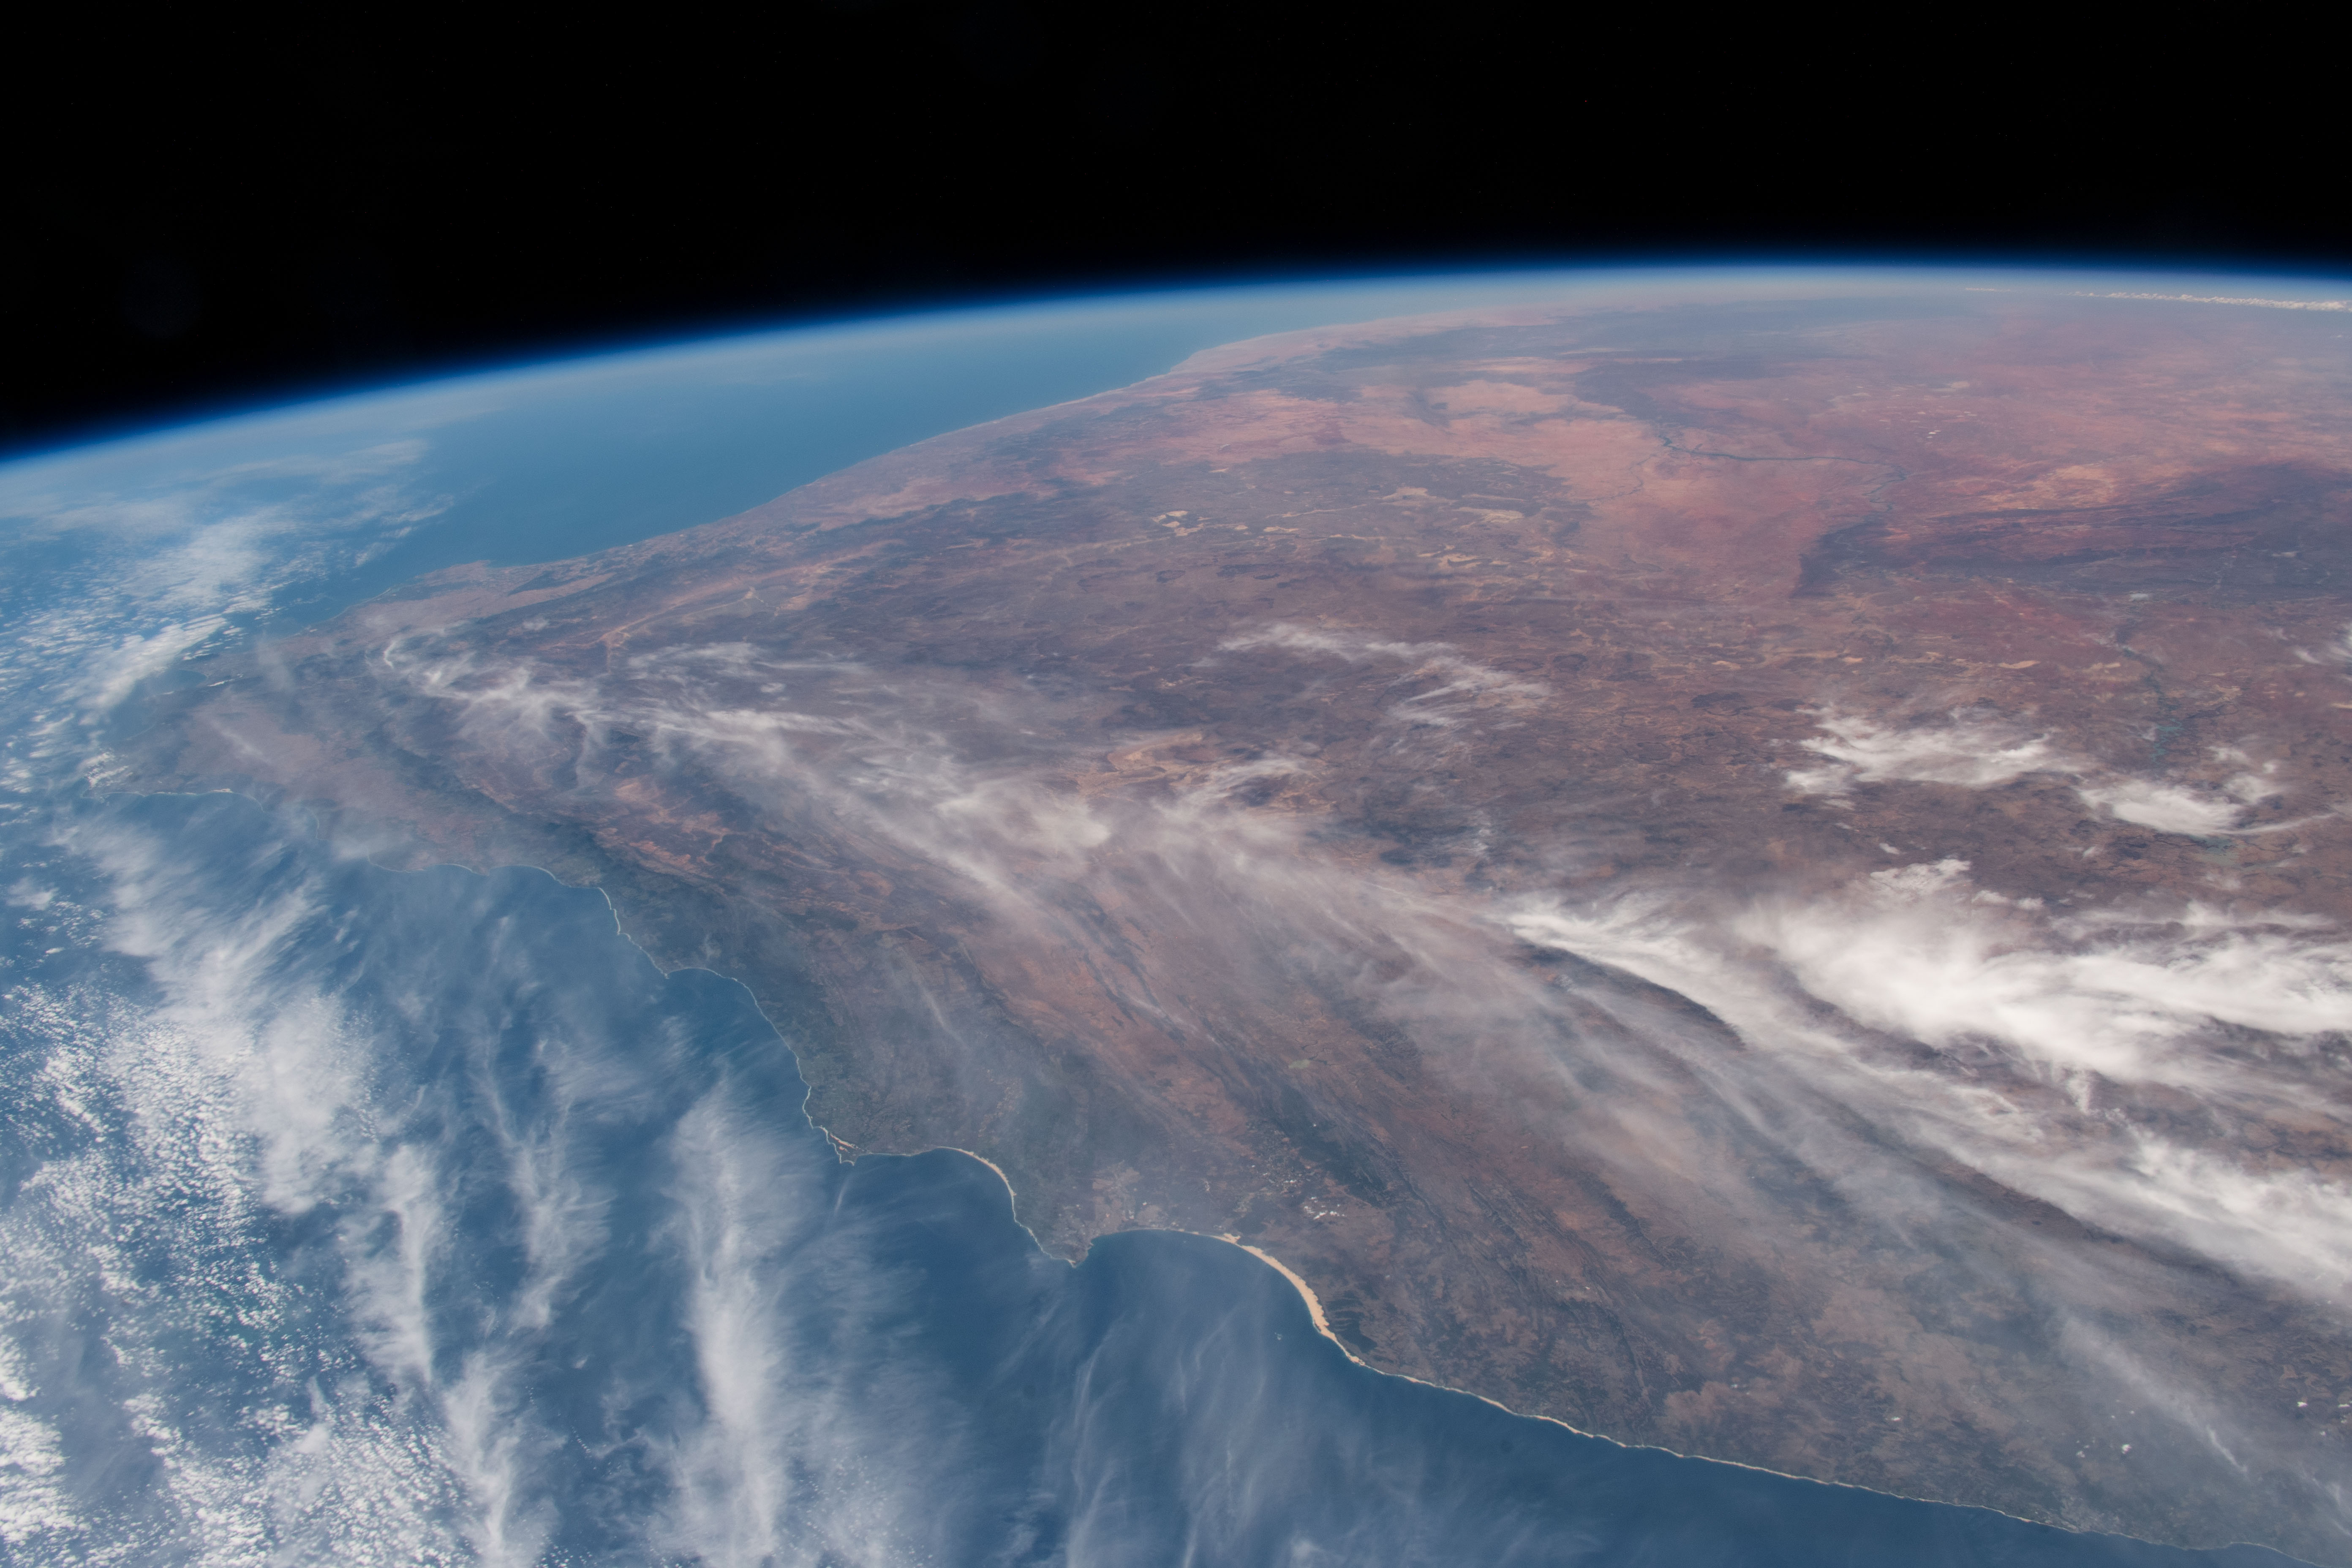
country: REPUBLIC SOUTH AFRICA
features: SOUTH AFRICA, WESTERN CAPE
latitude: -33.5
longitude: 23.0
